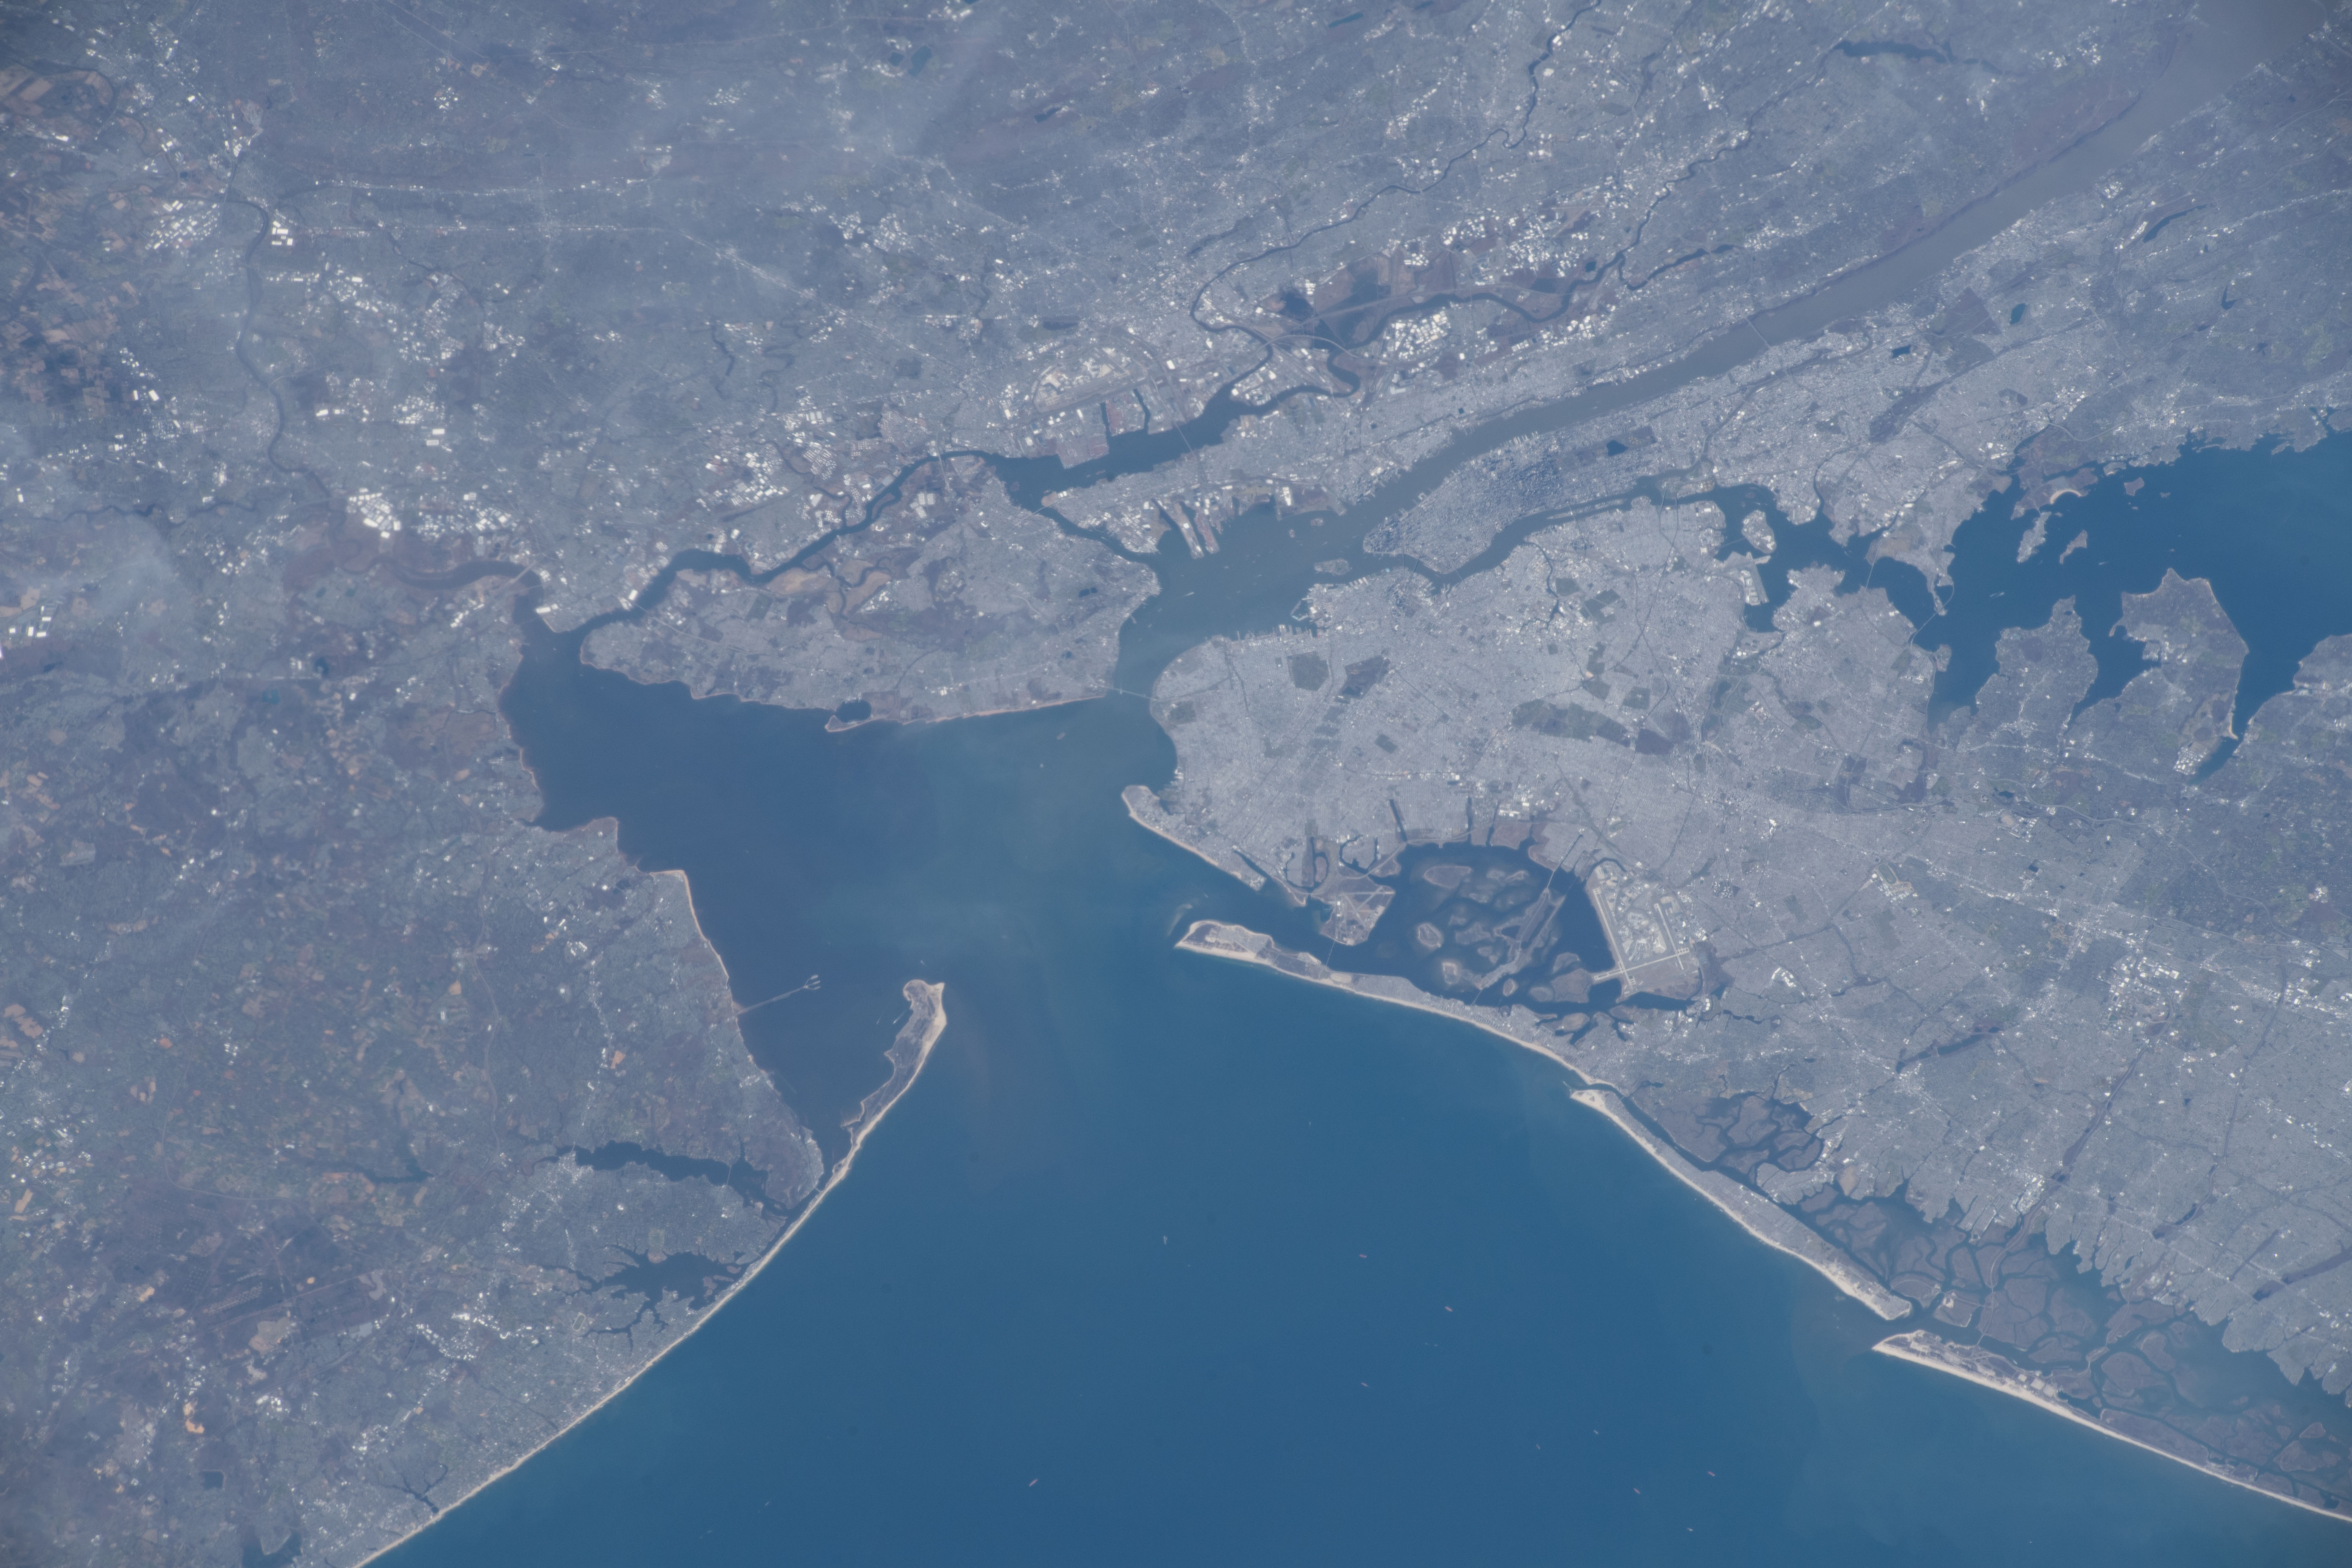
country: USA-NEW YORK
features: NEW YORK, UPPER BAY, LOWER BAY, HUDDSON RIVER, EAST RIVER, PASSAIC RIVER, NEW YORK CITY,LOWER BAY,NEW YORK BAY,JAMAICA BAY WILDLIFE REFUGE,NEWARK BAY,UPPER BAY,RARITAN,SANDY HOOK,USA
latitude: 40.6
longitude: -74.0
